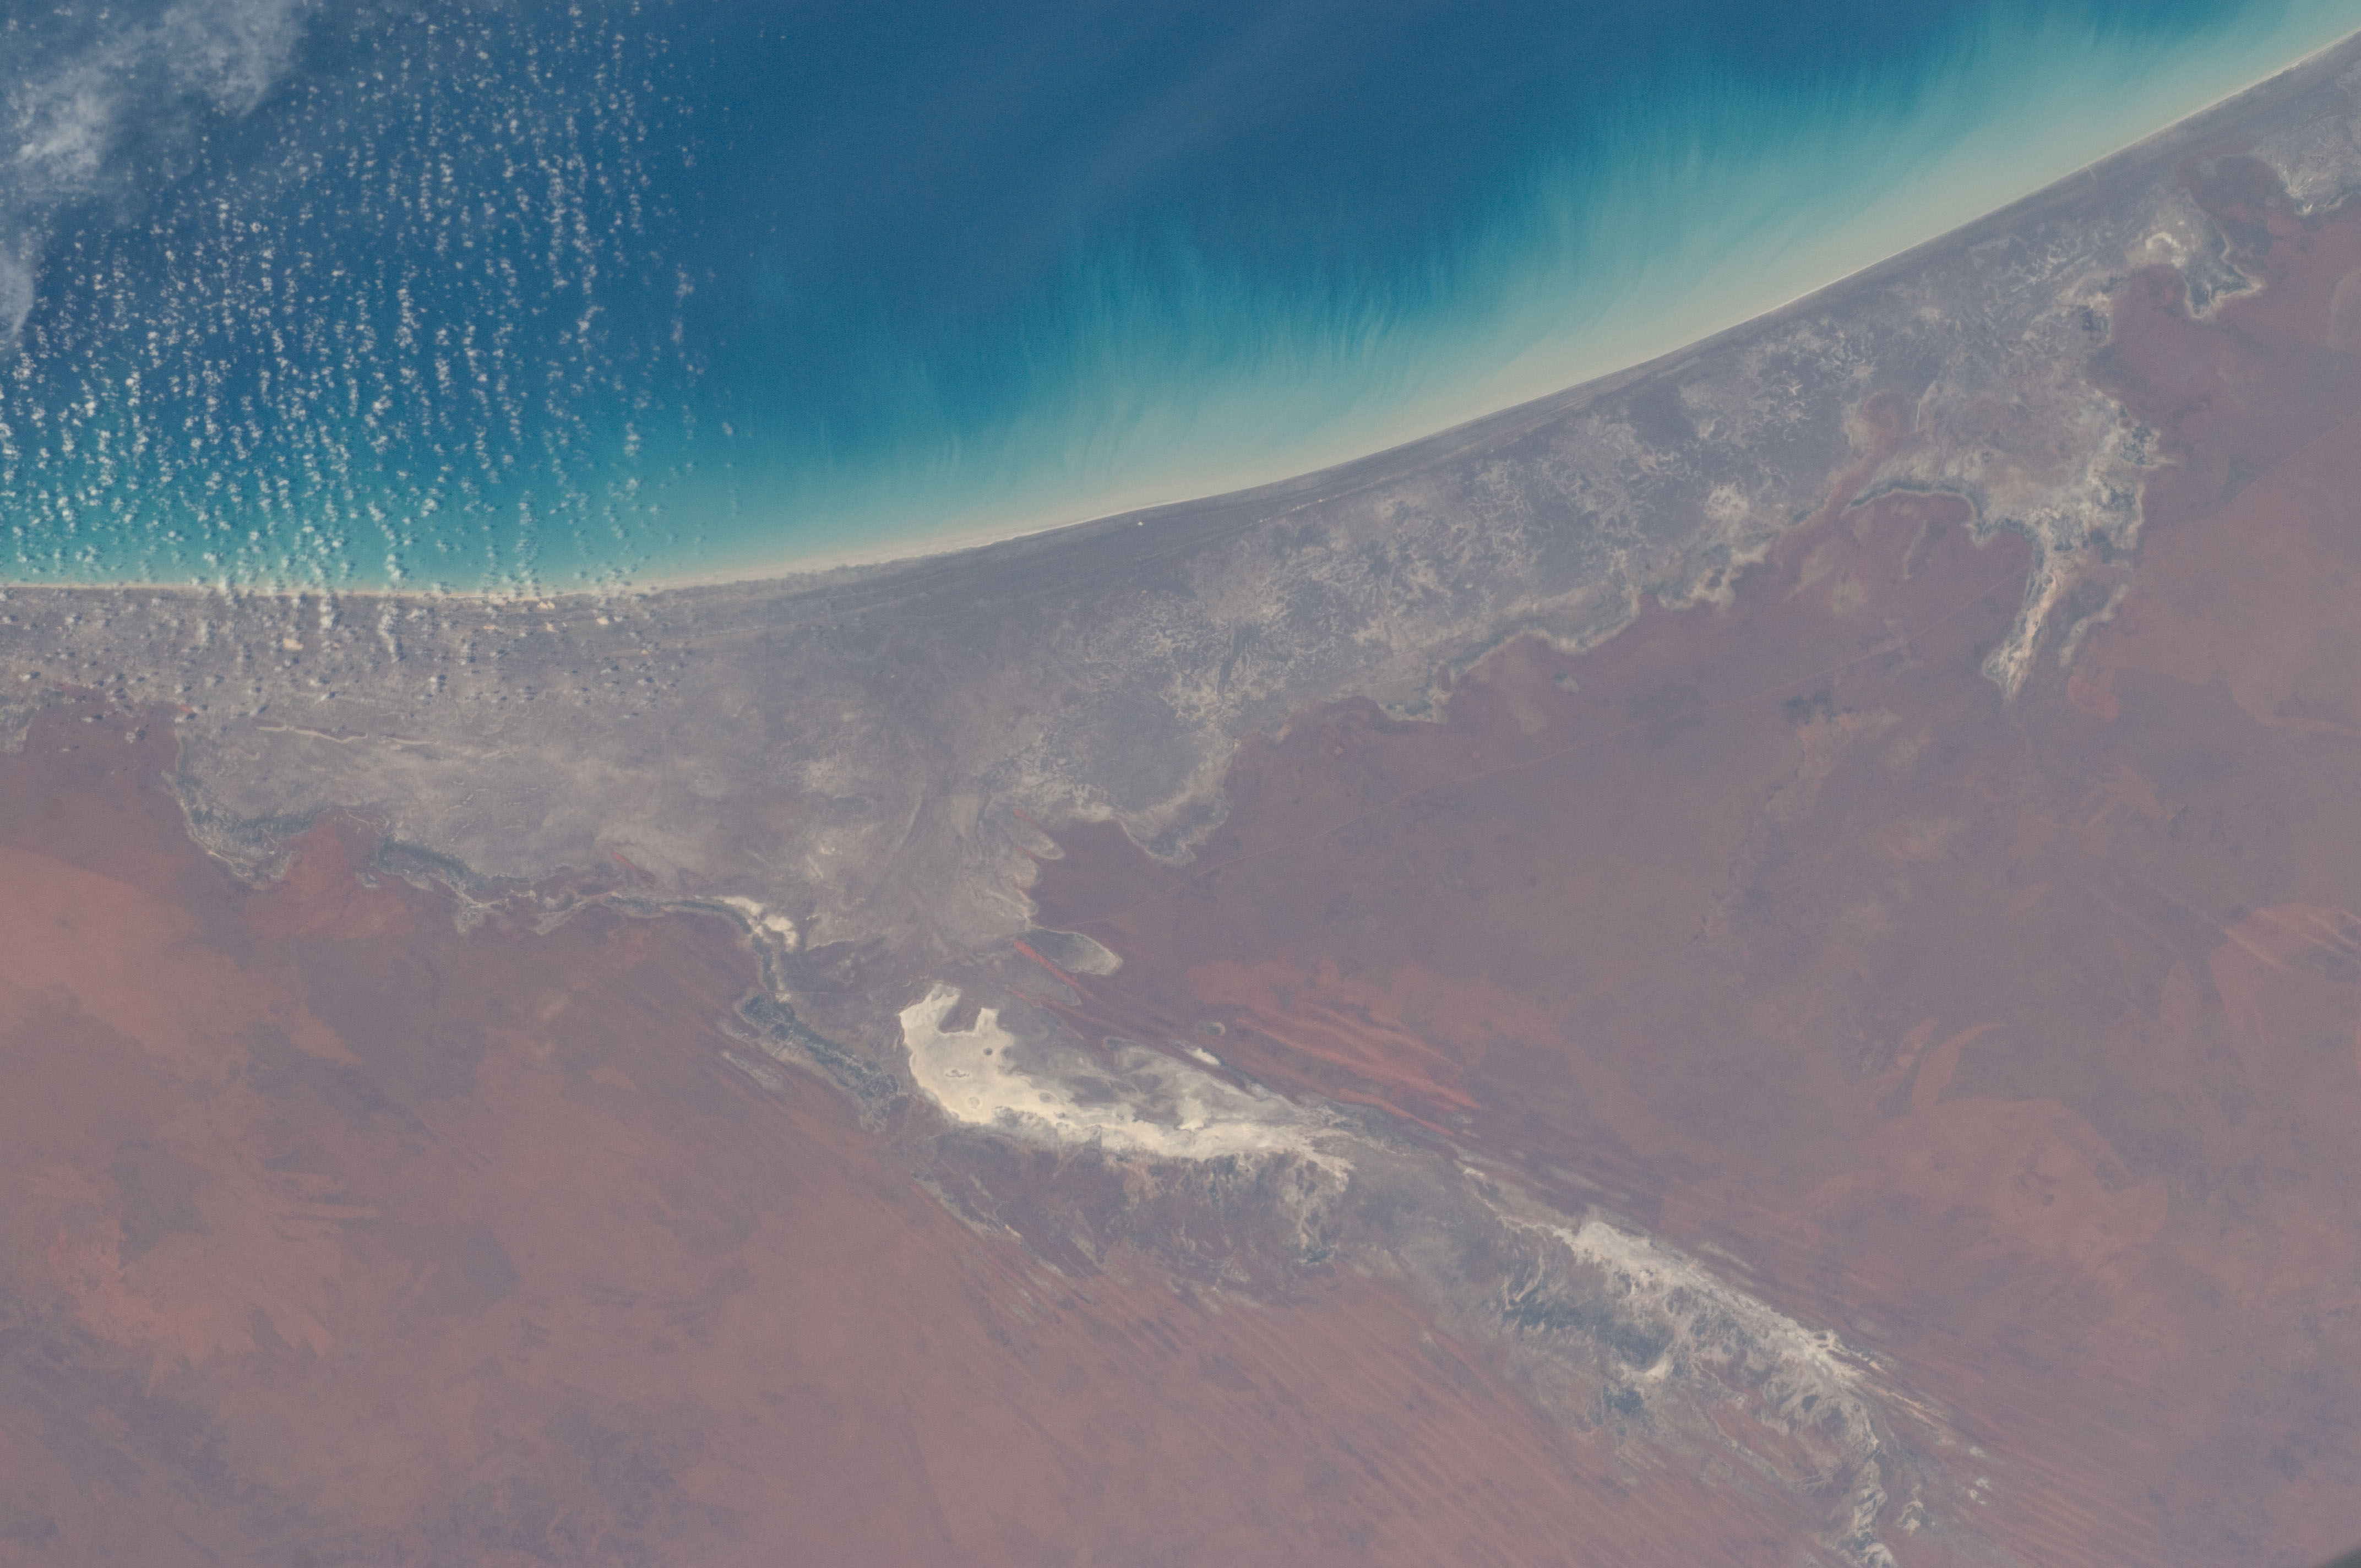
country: AUSTRALIA-WA
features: EIGHTY MILE BEACH, DRY LAKE BED, SAND RIDGES
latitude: -19.6
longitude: 121.3
